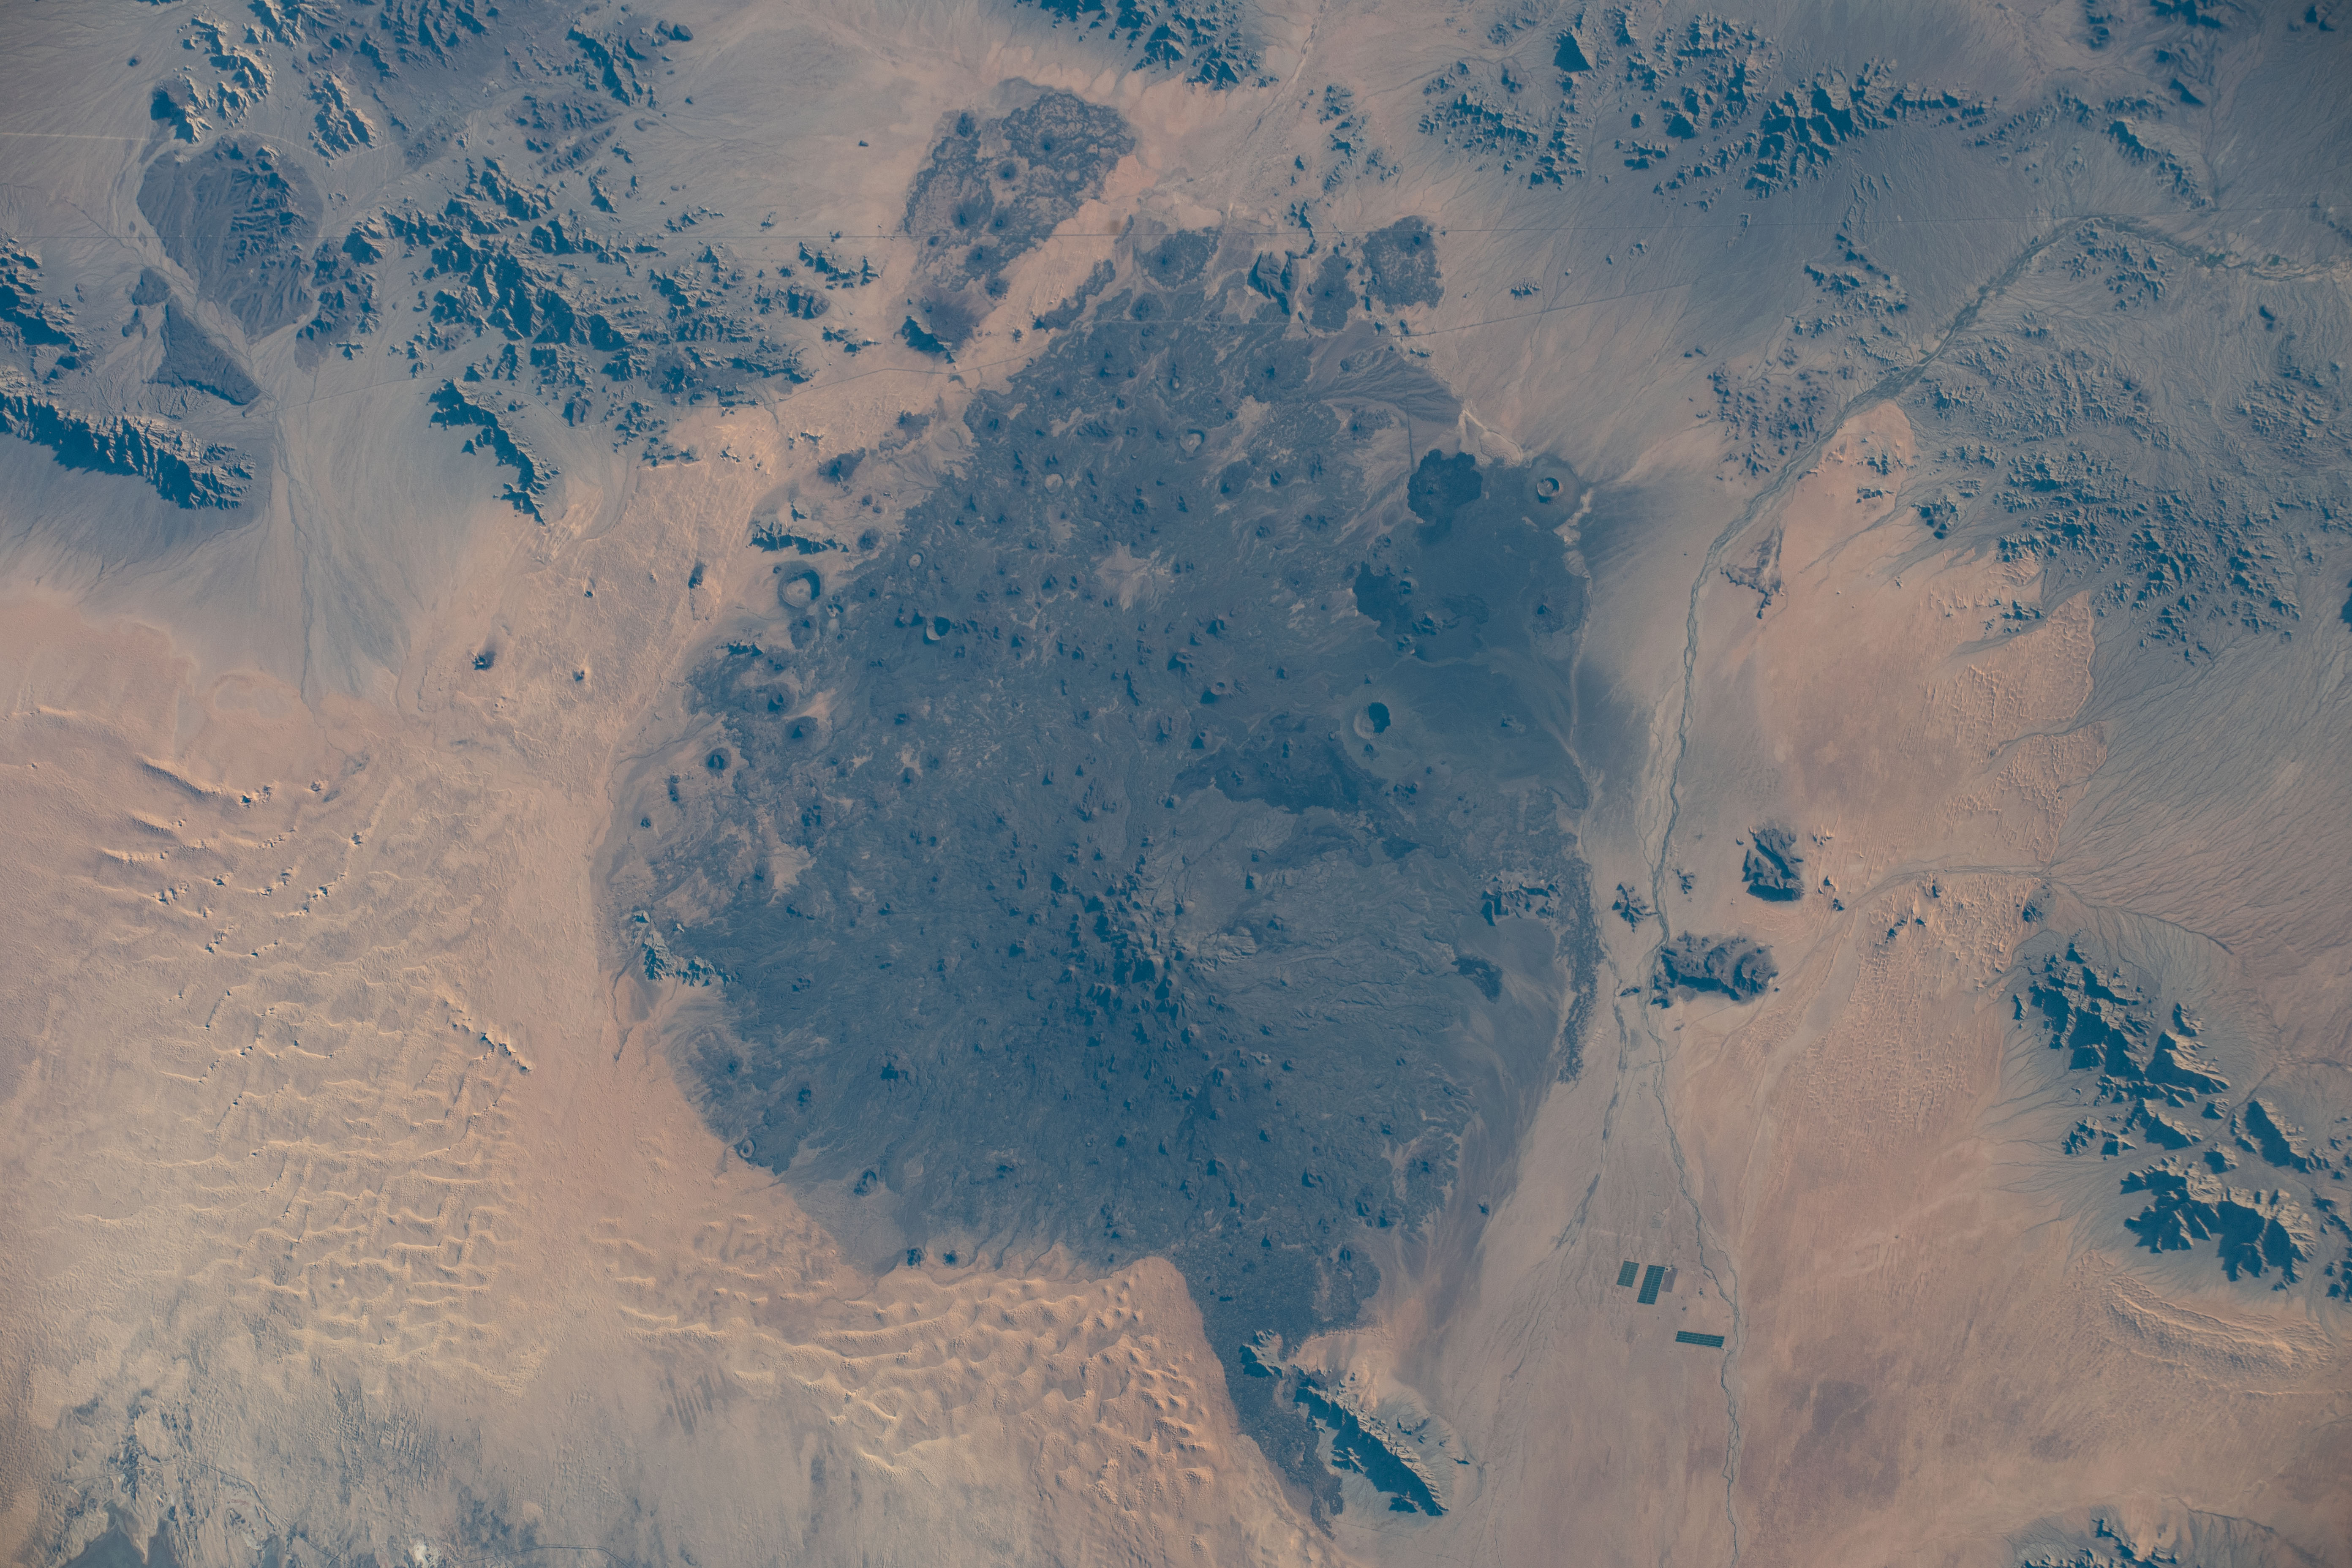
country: MEXICO
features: PINACATE PEAKS, SAND DUNES, CRATER
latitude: 31.8
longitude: -113.5
